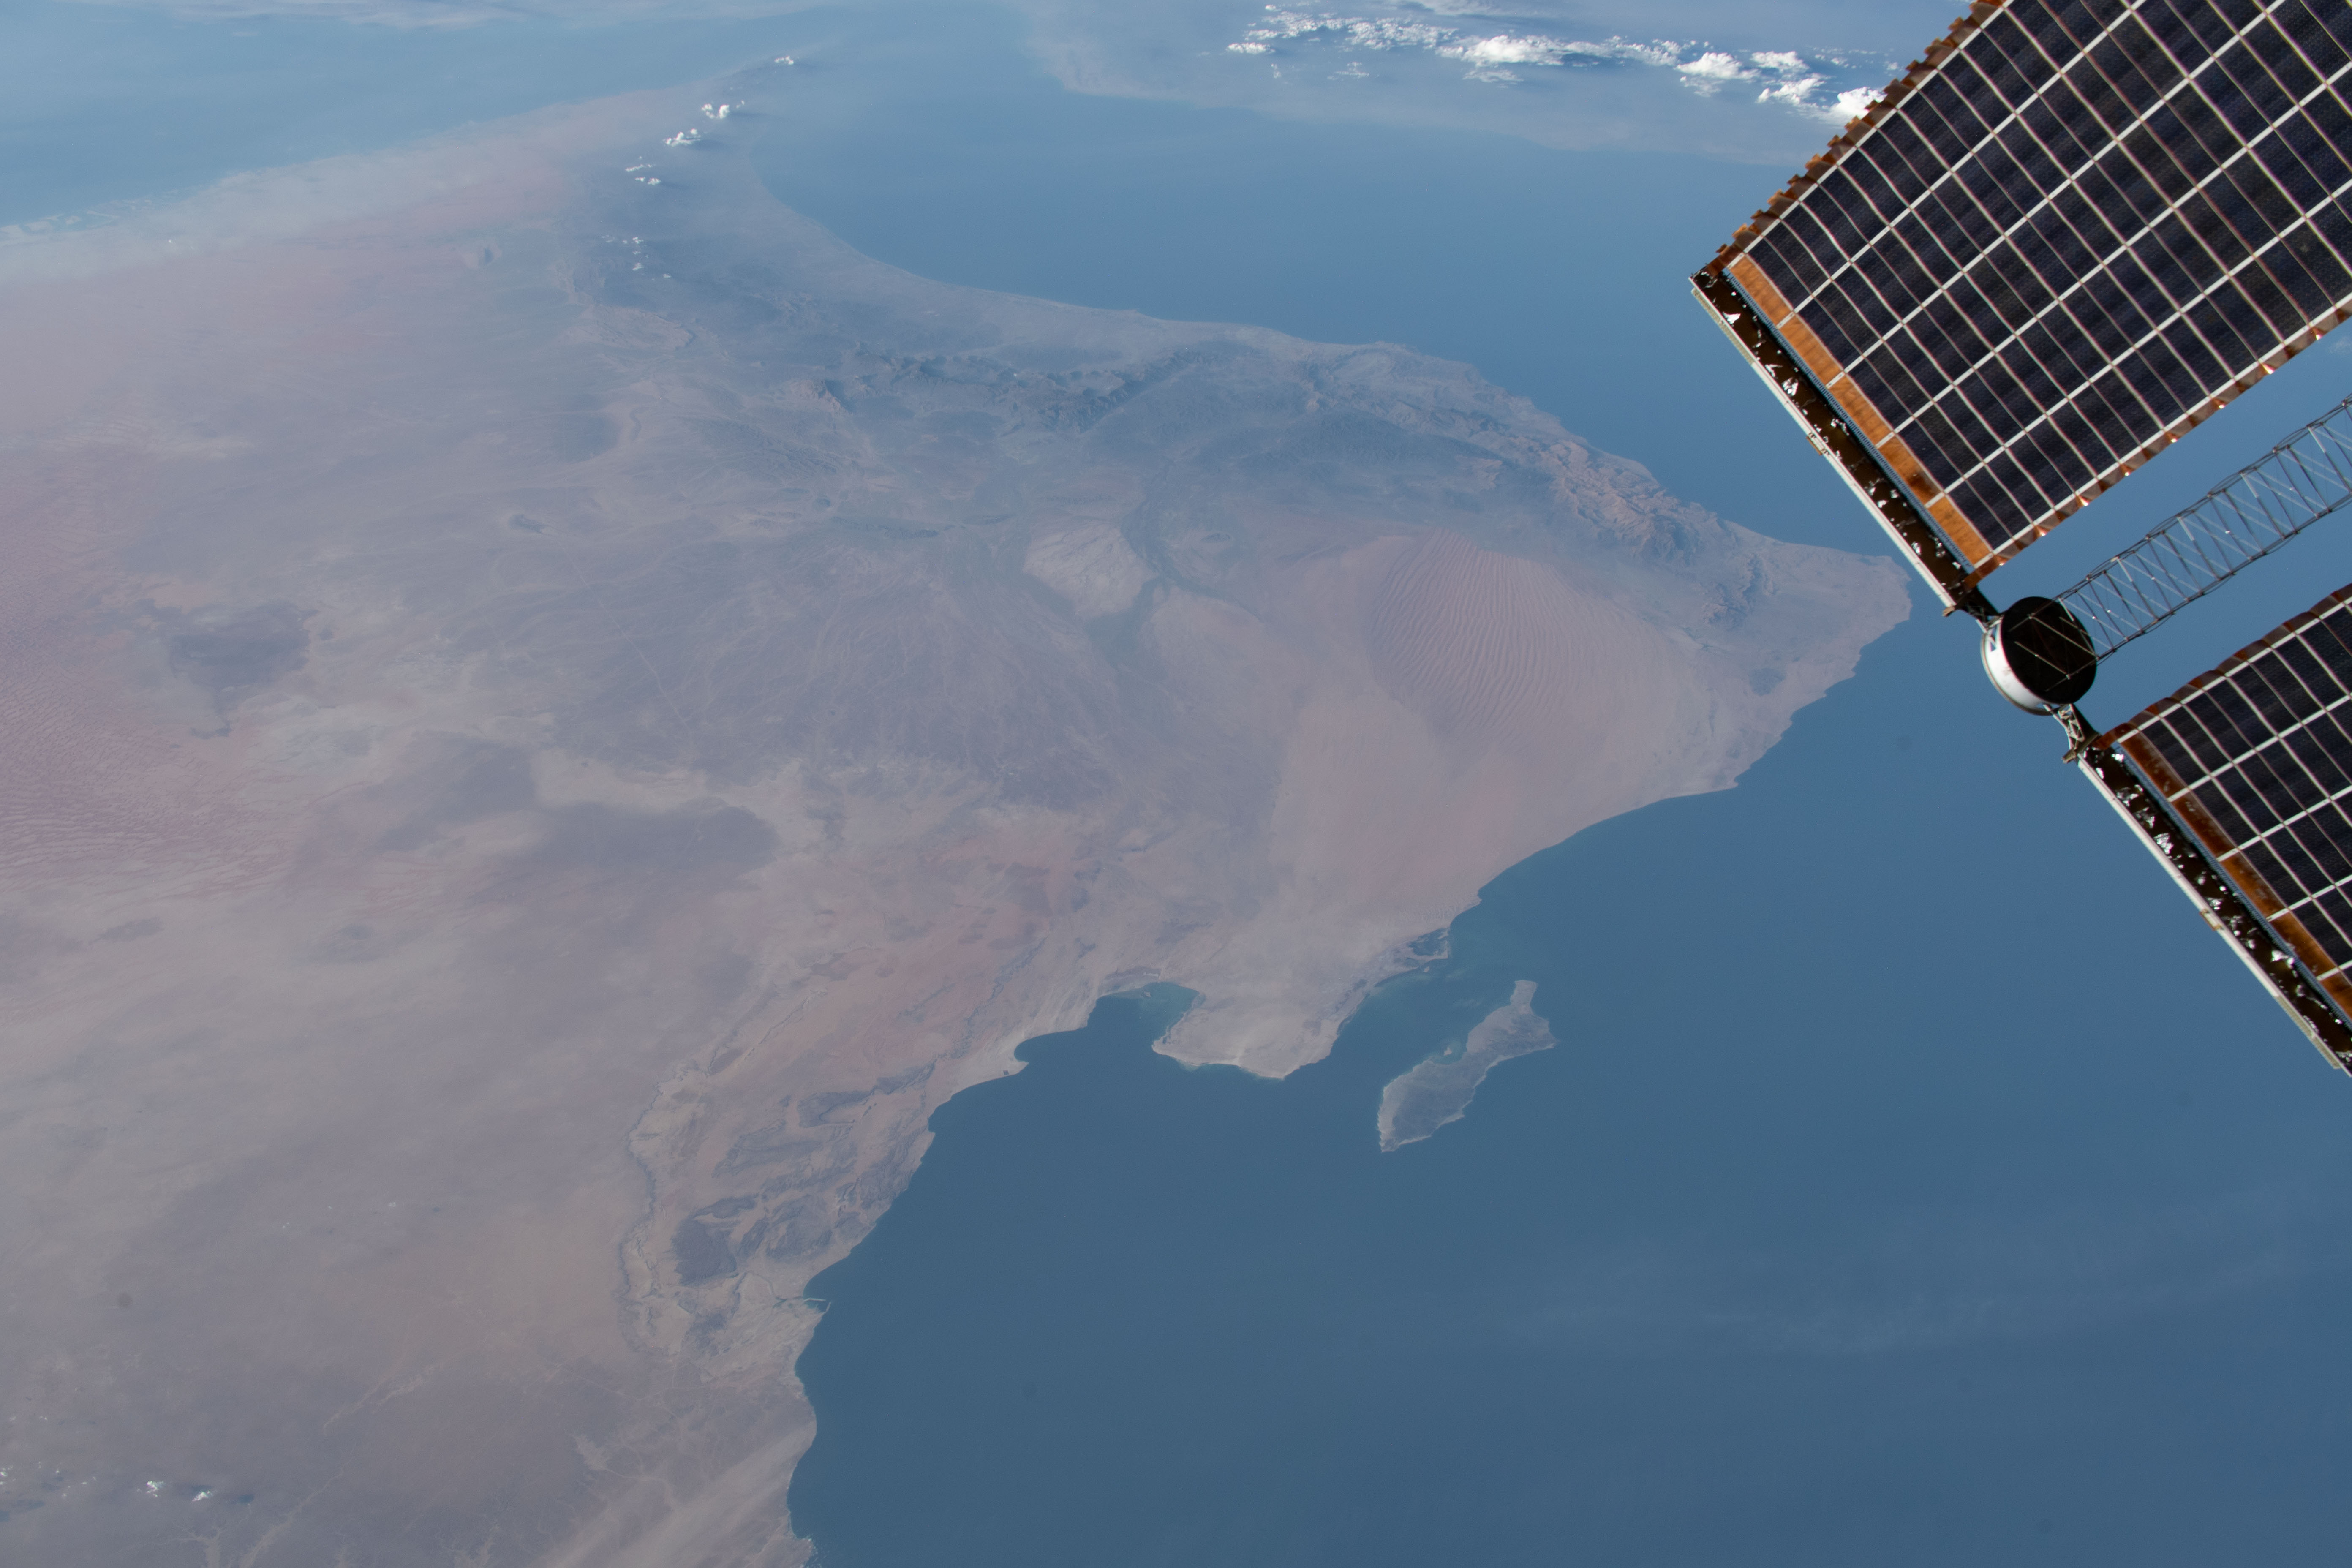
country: OMAN
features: WAHIBA SANDS DESERT, AL HAJAR MOUNTAINS
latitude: 21.0
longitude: 58.0
